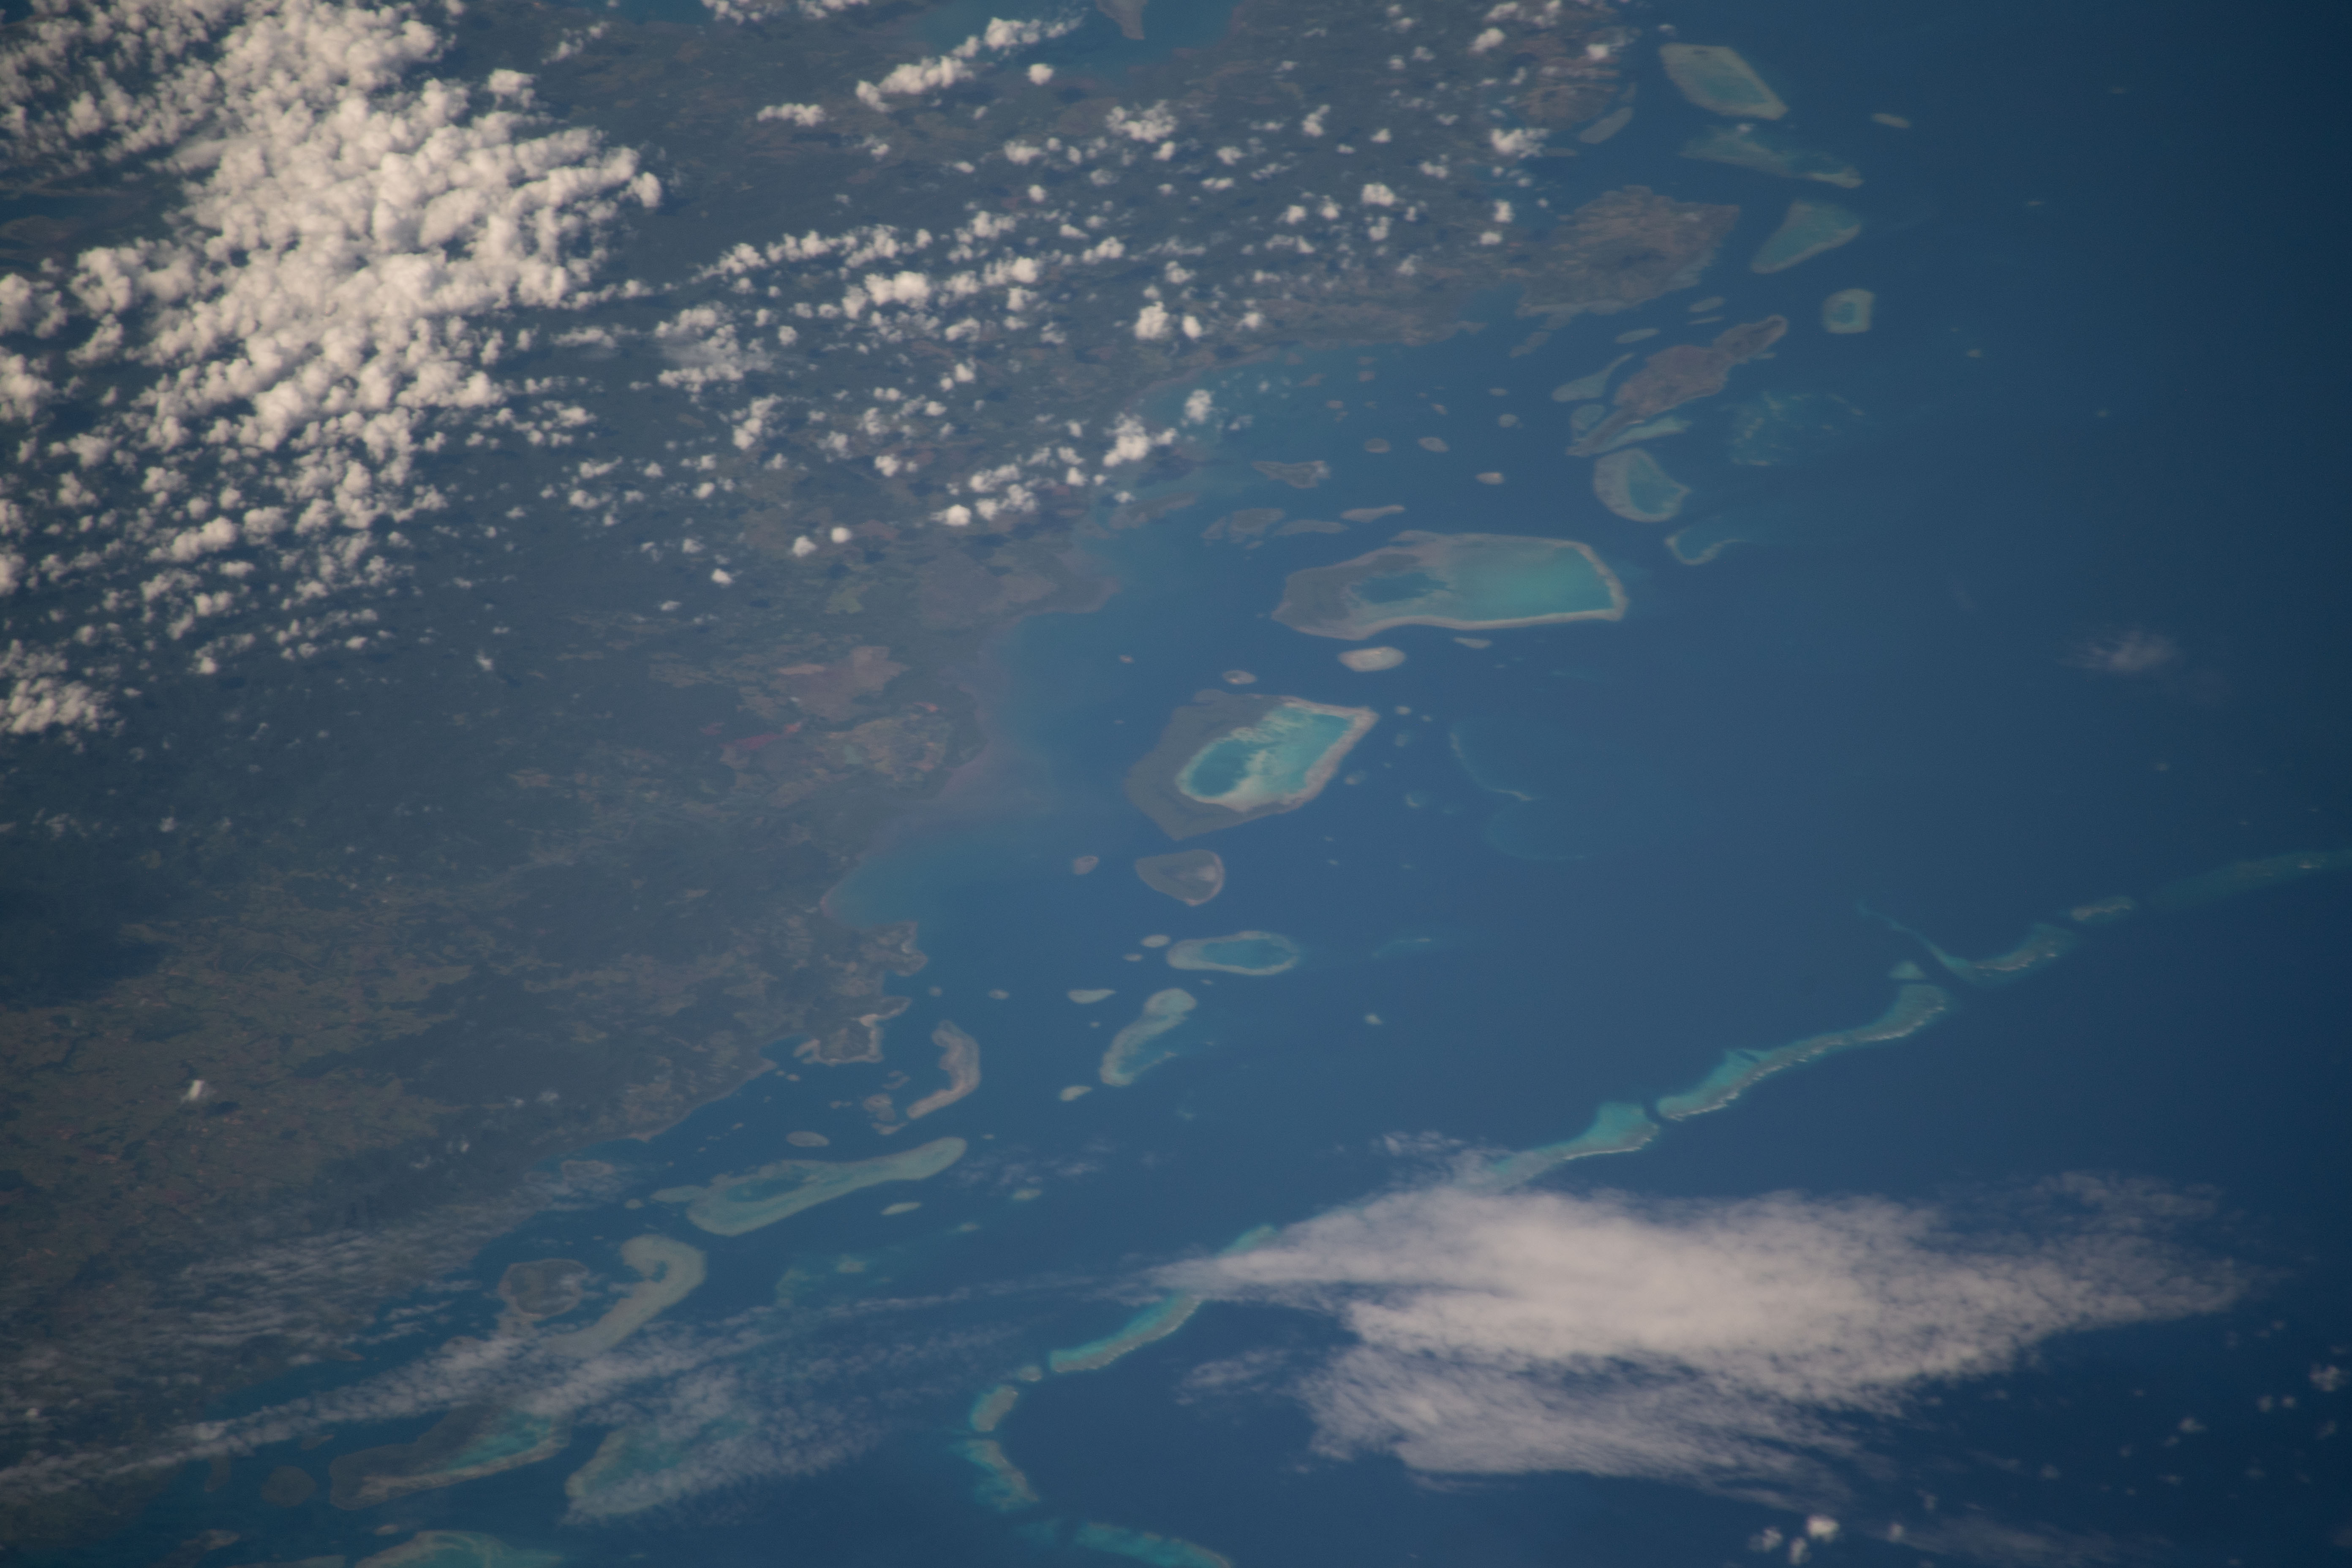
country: FIJI ISLANDS
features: NORTHERN DIVISION, FIJI ISLANDS, NAVIDAMU, NABAVATU
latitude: -16.5
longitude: 178.8
